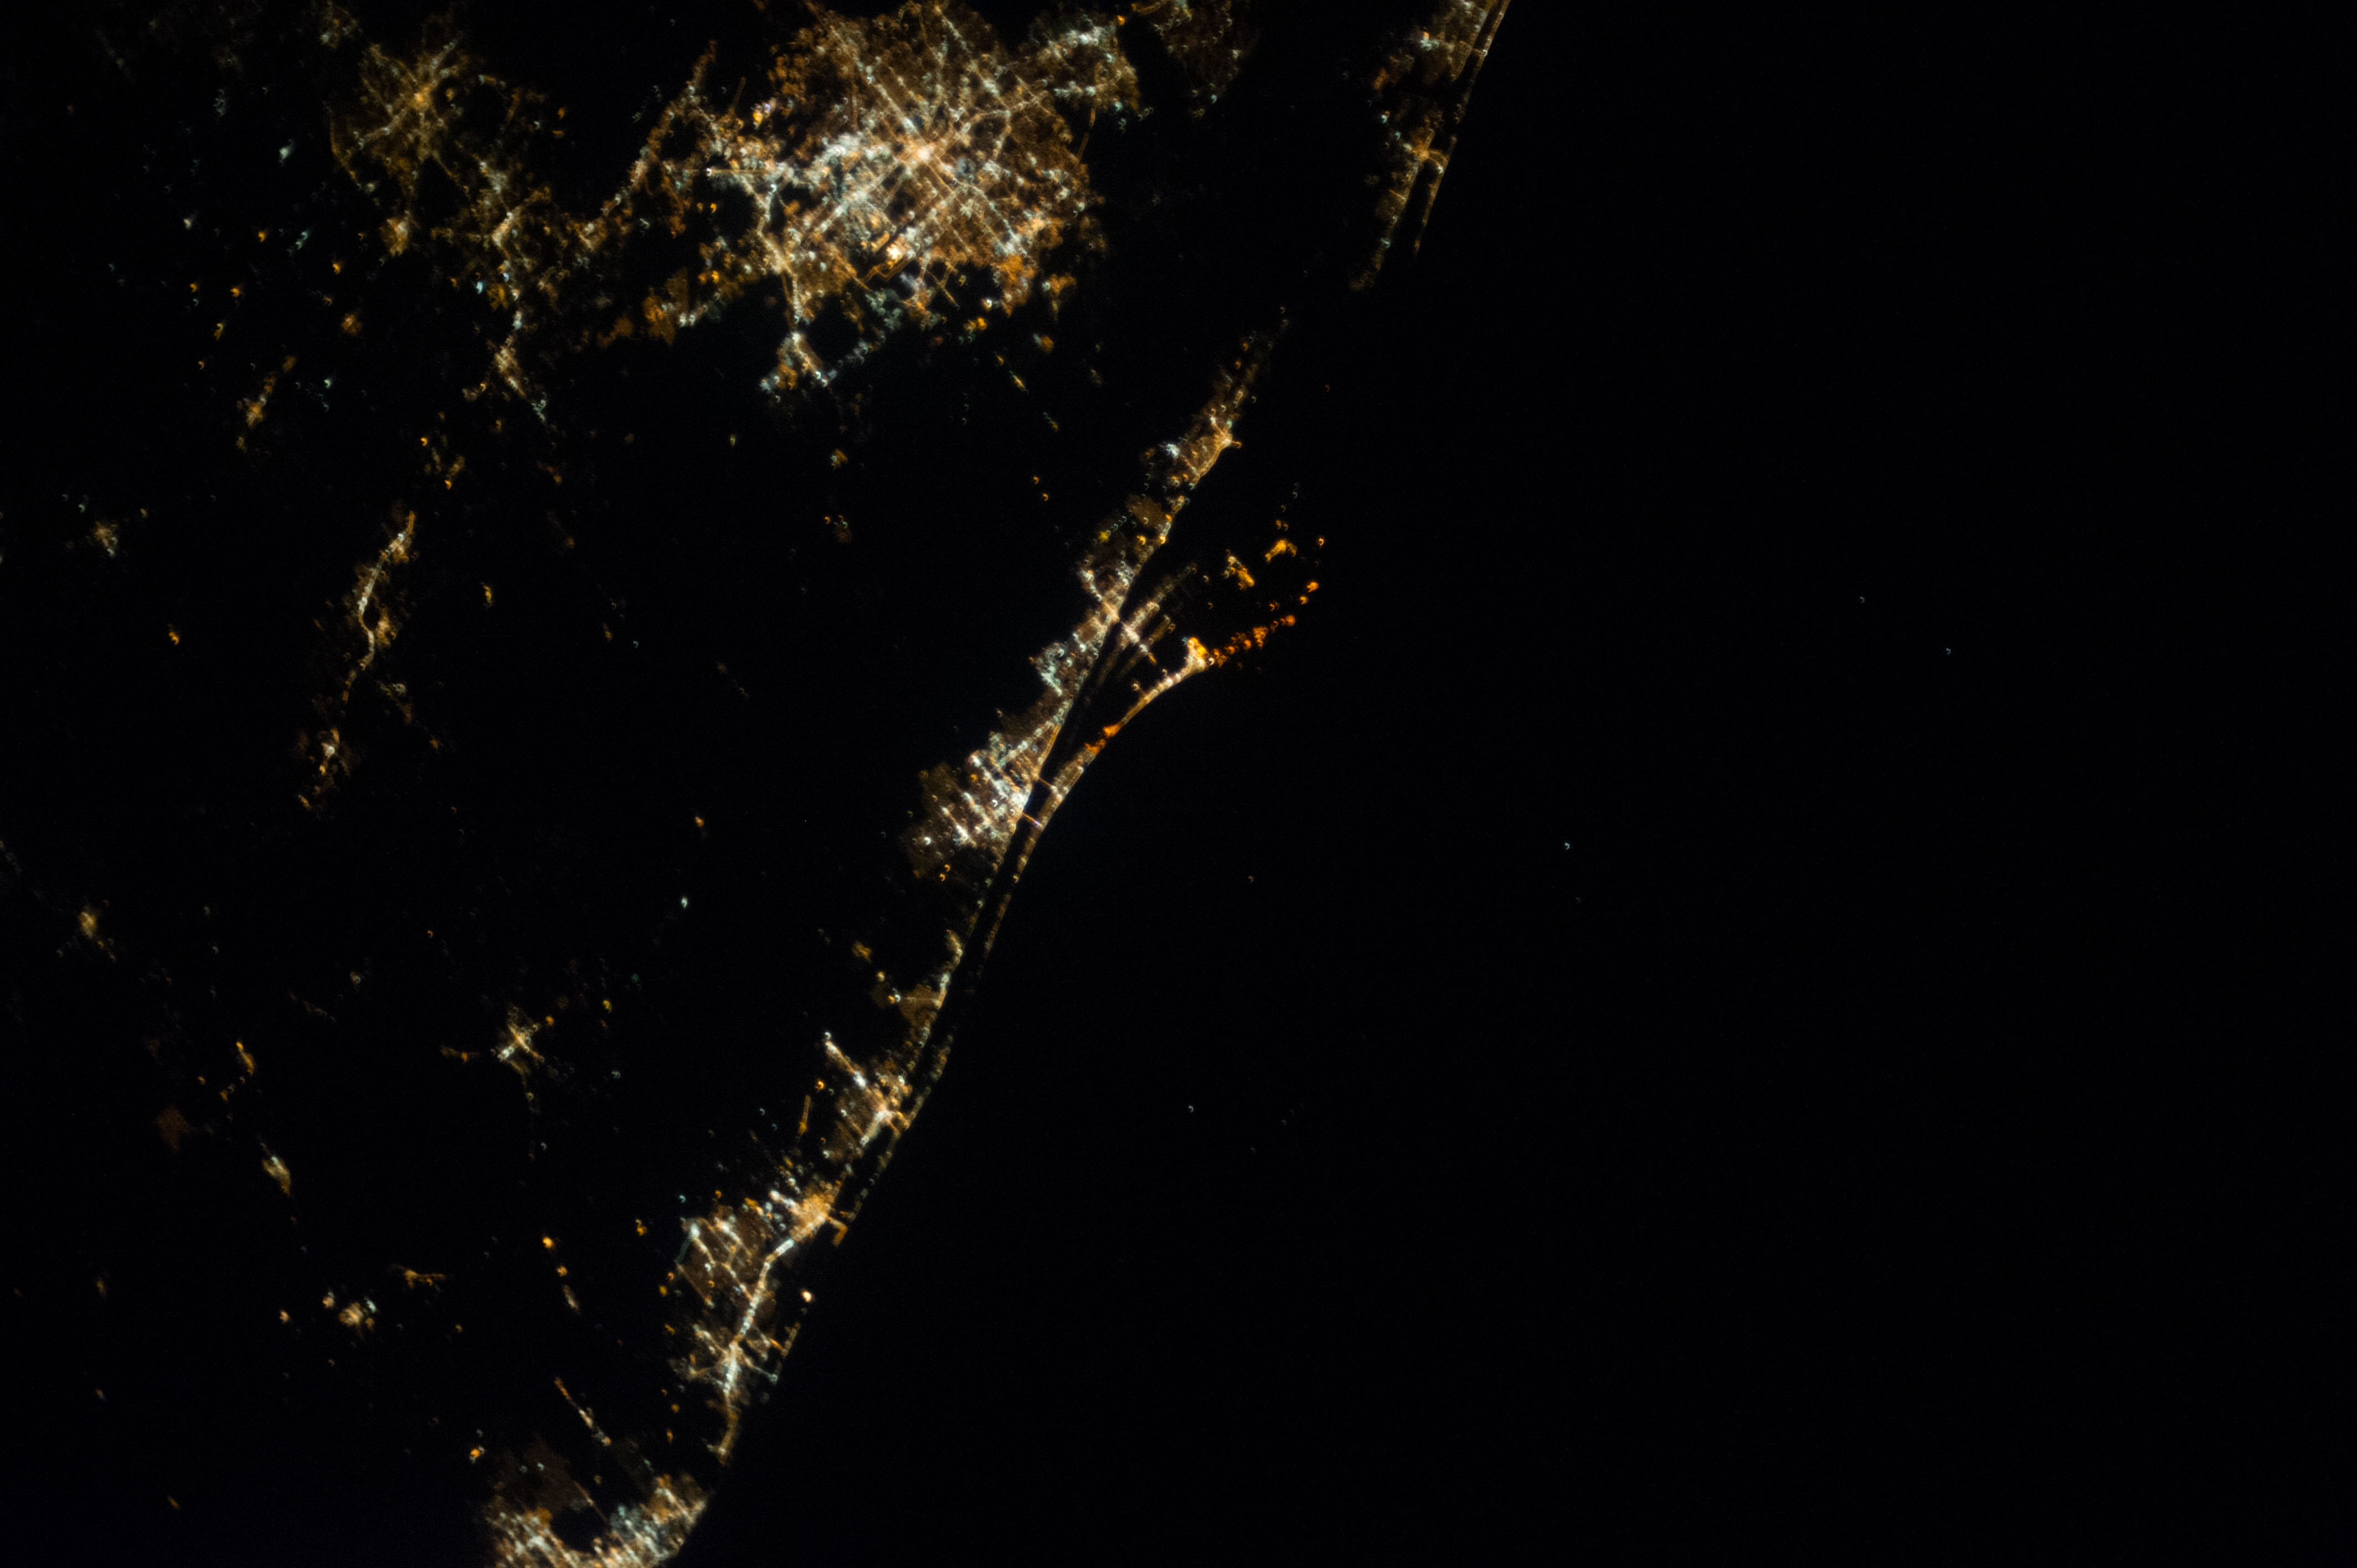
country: USA-FLORIDA
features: ORLANDO AT NIGHT, CAPE CANAVERAL, PALM BAY, PORT ST LUCIE, WEST PALM BEACH
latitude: 28.0
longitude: -80.0
